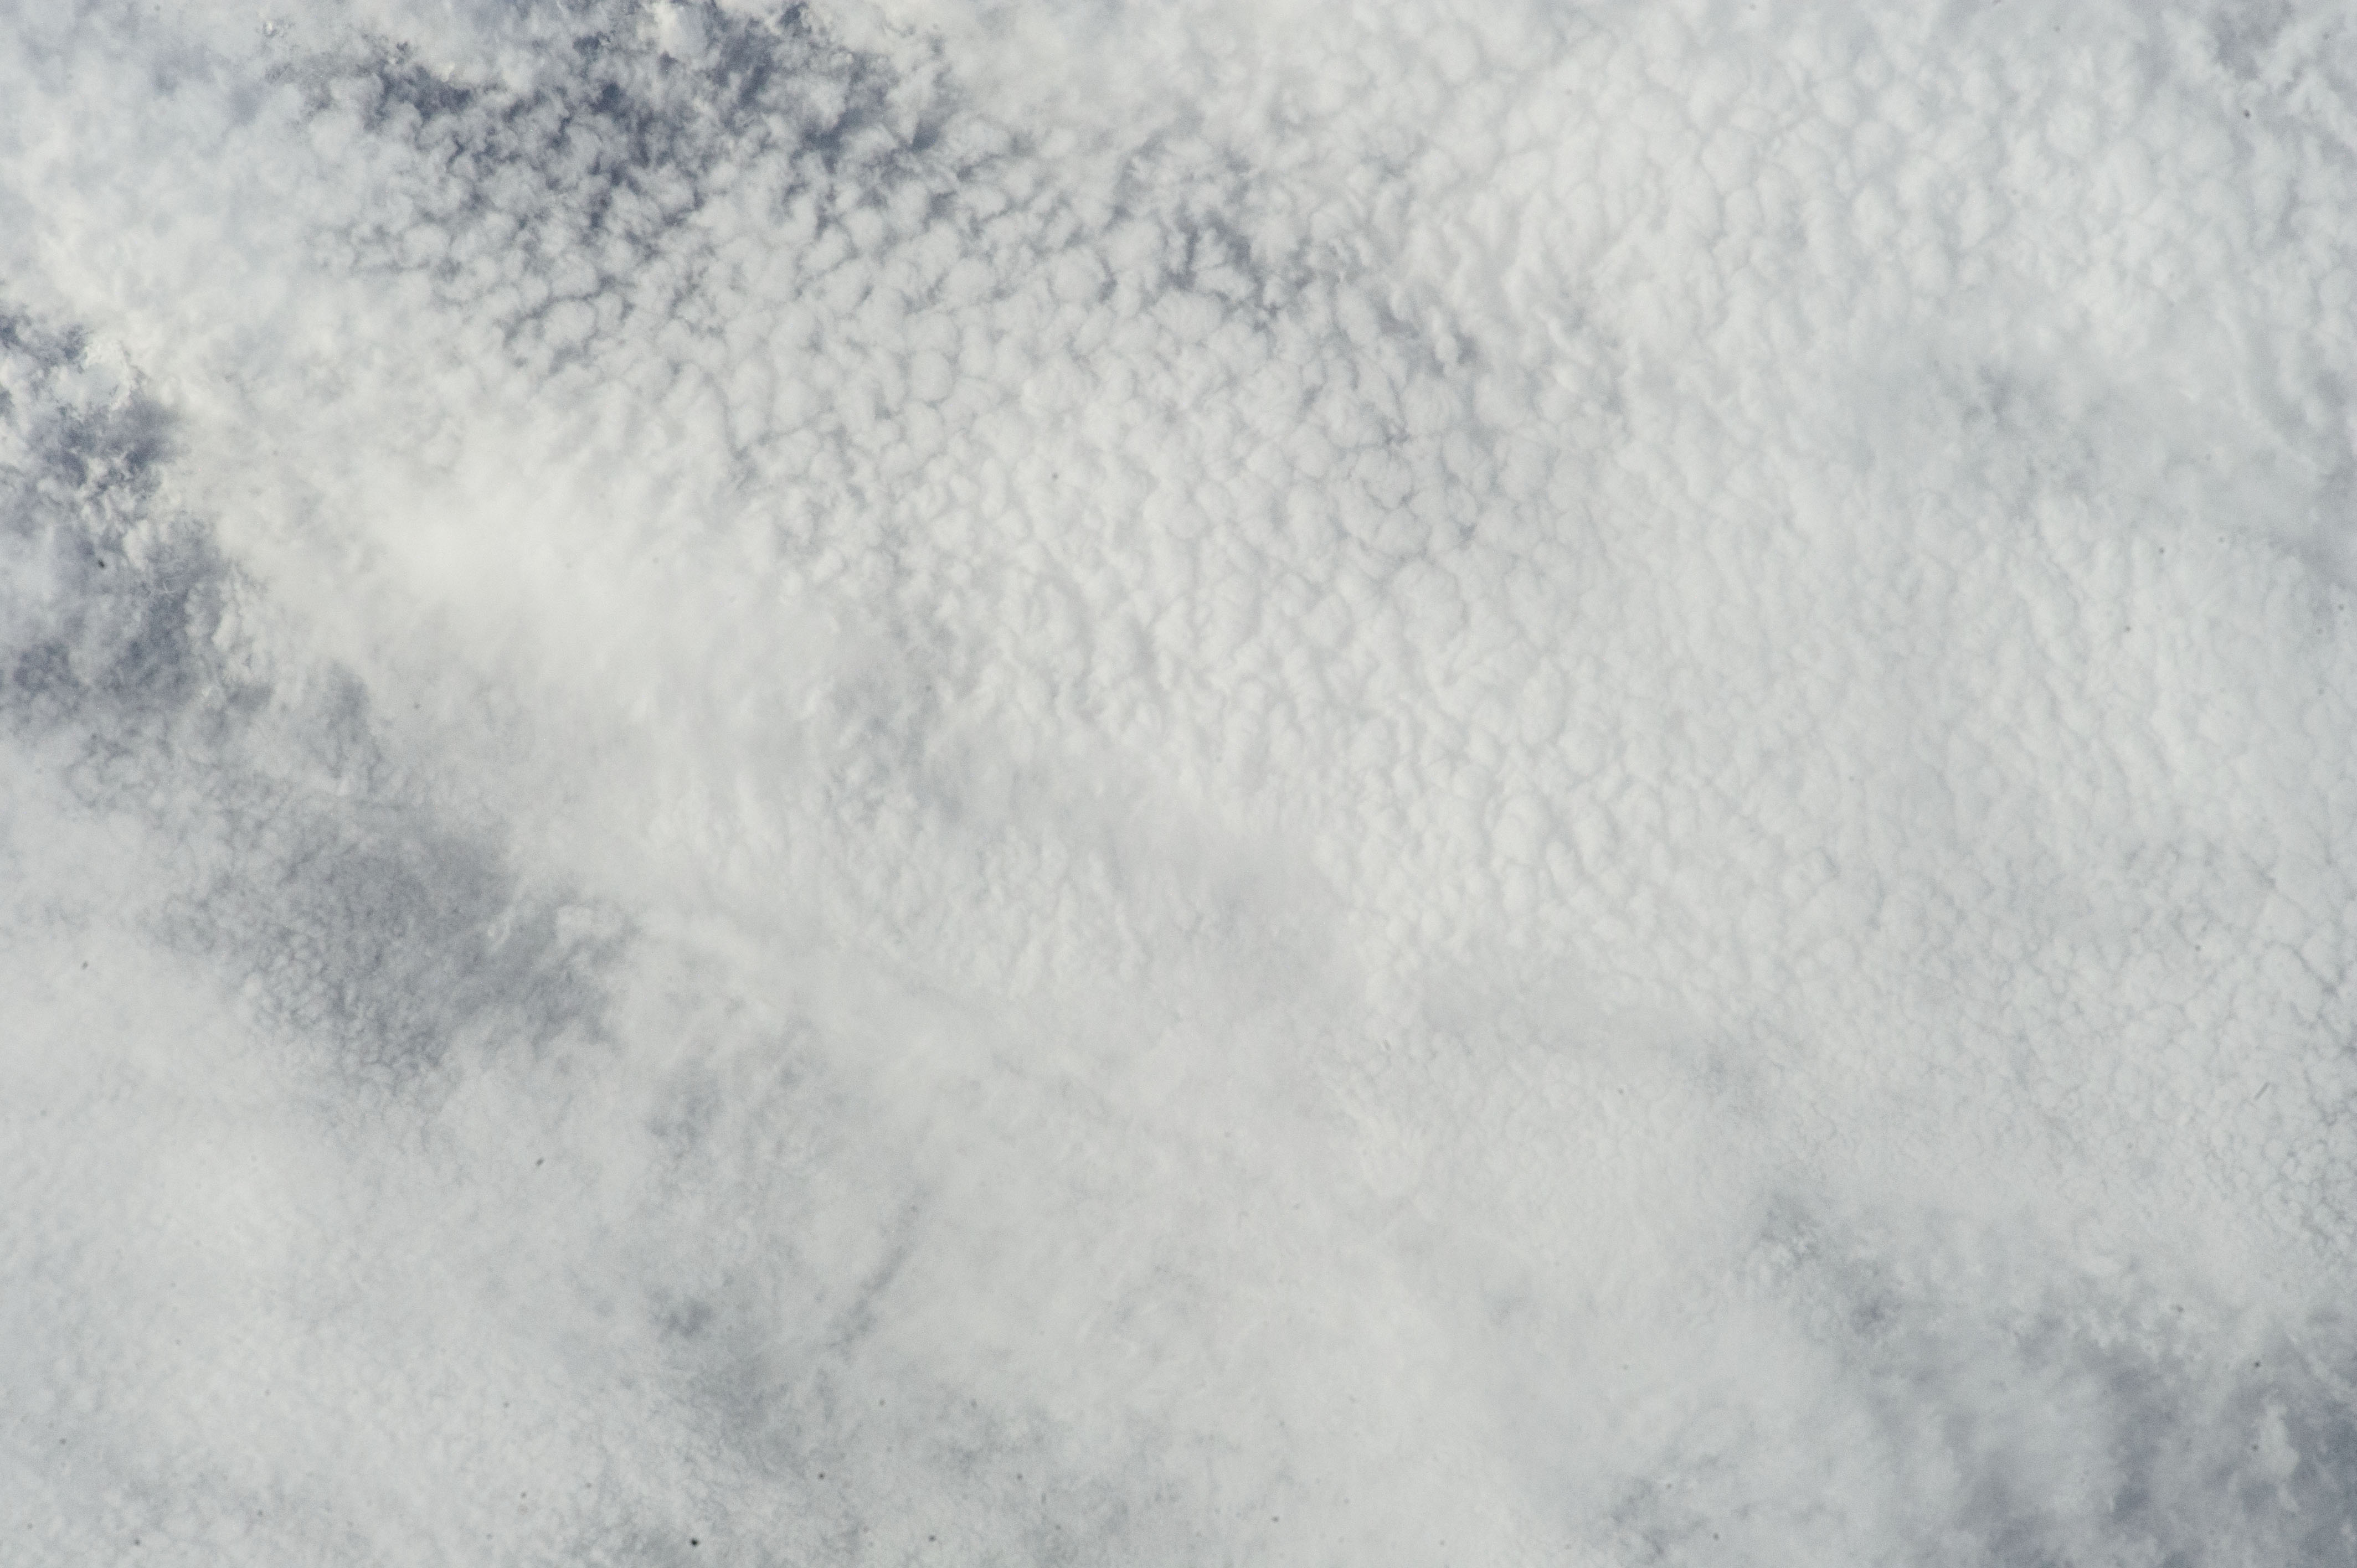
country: SOUTH AMERICA
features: CLOUD
